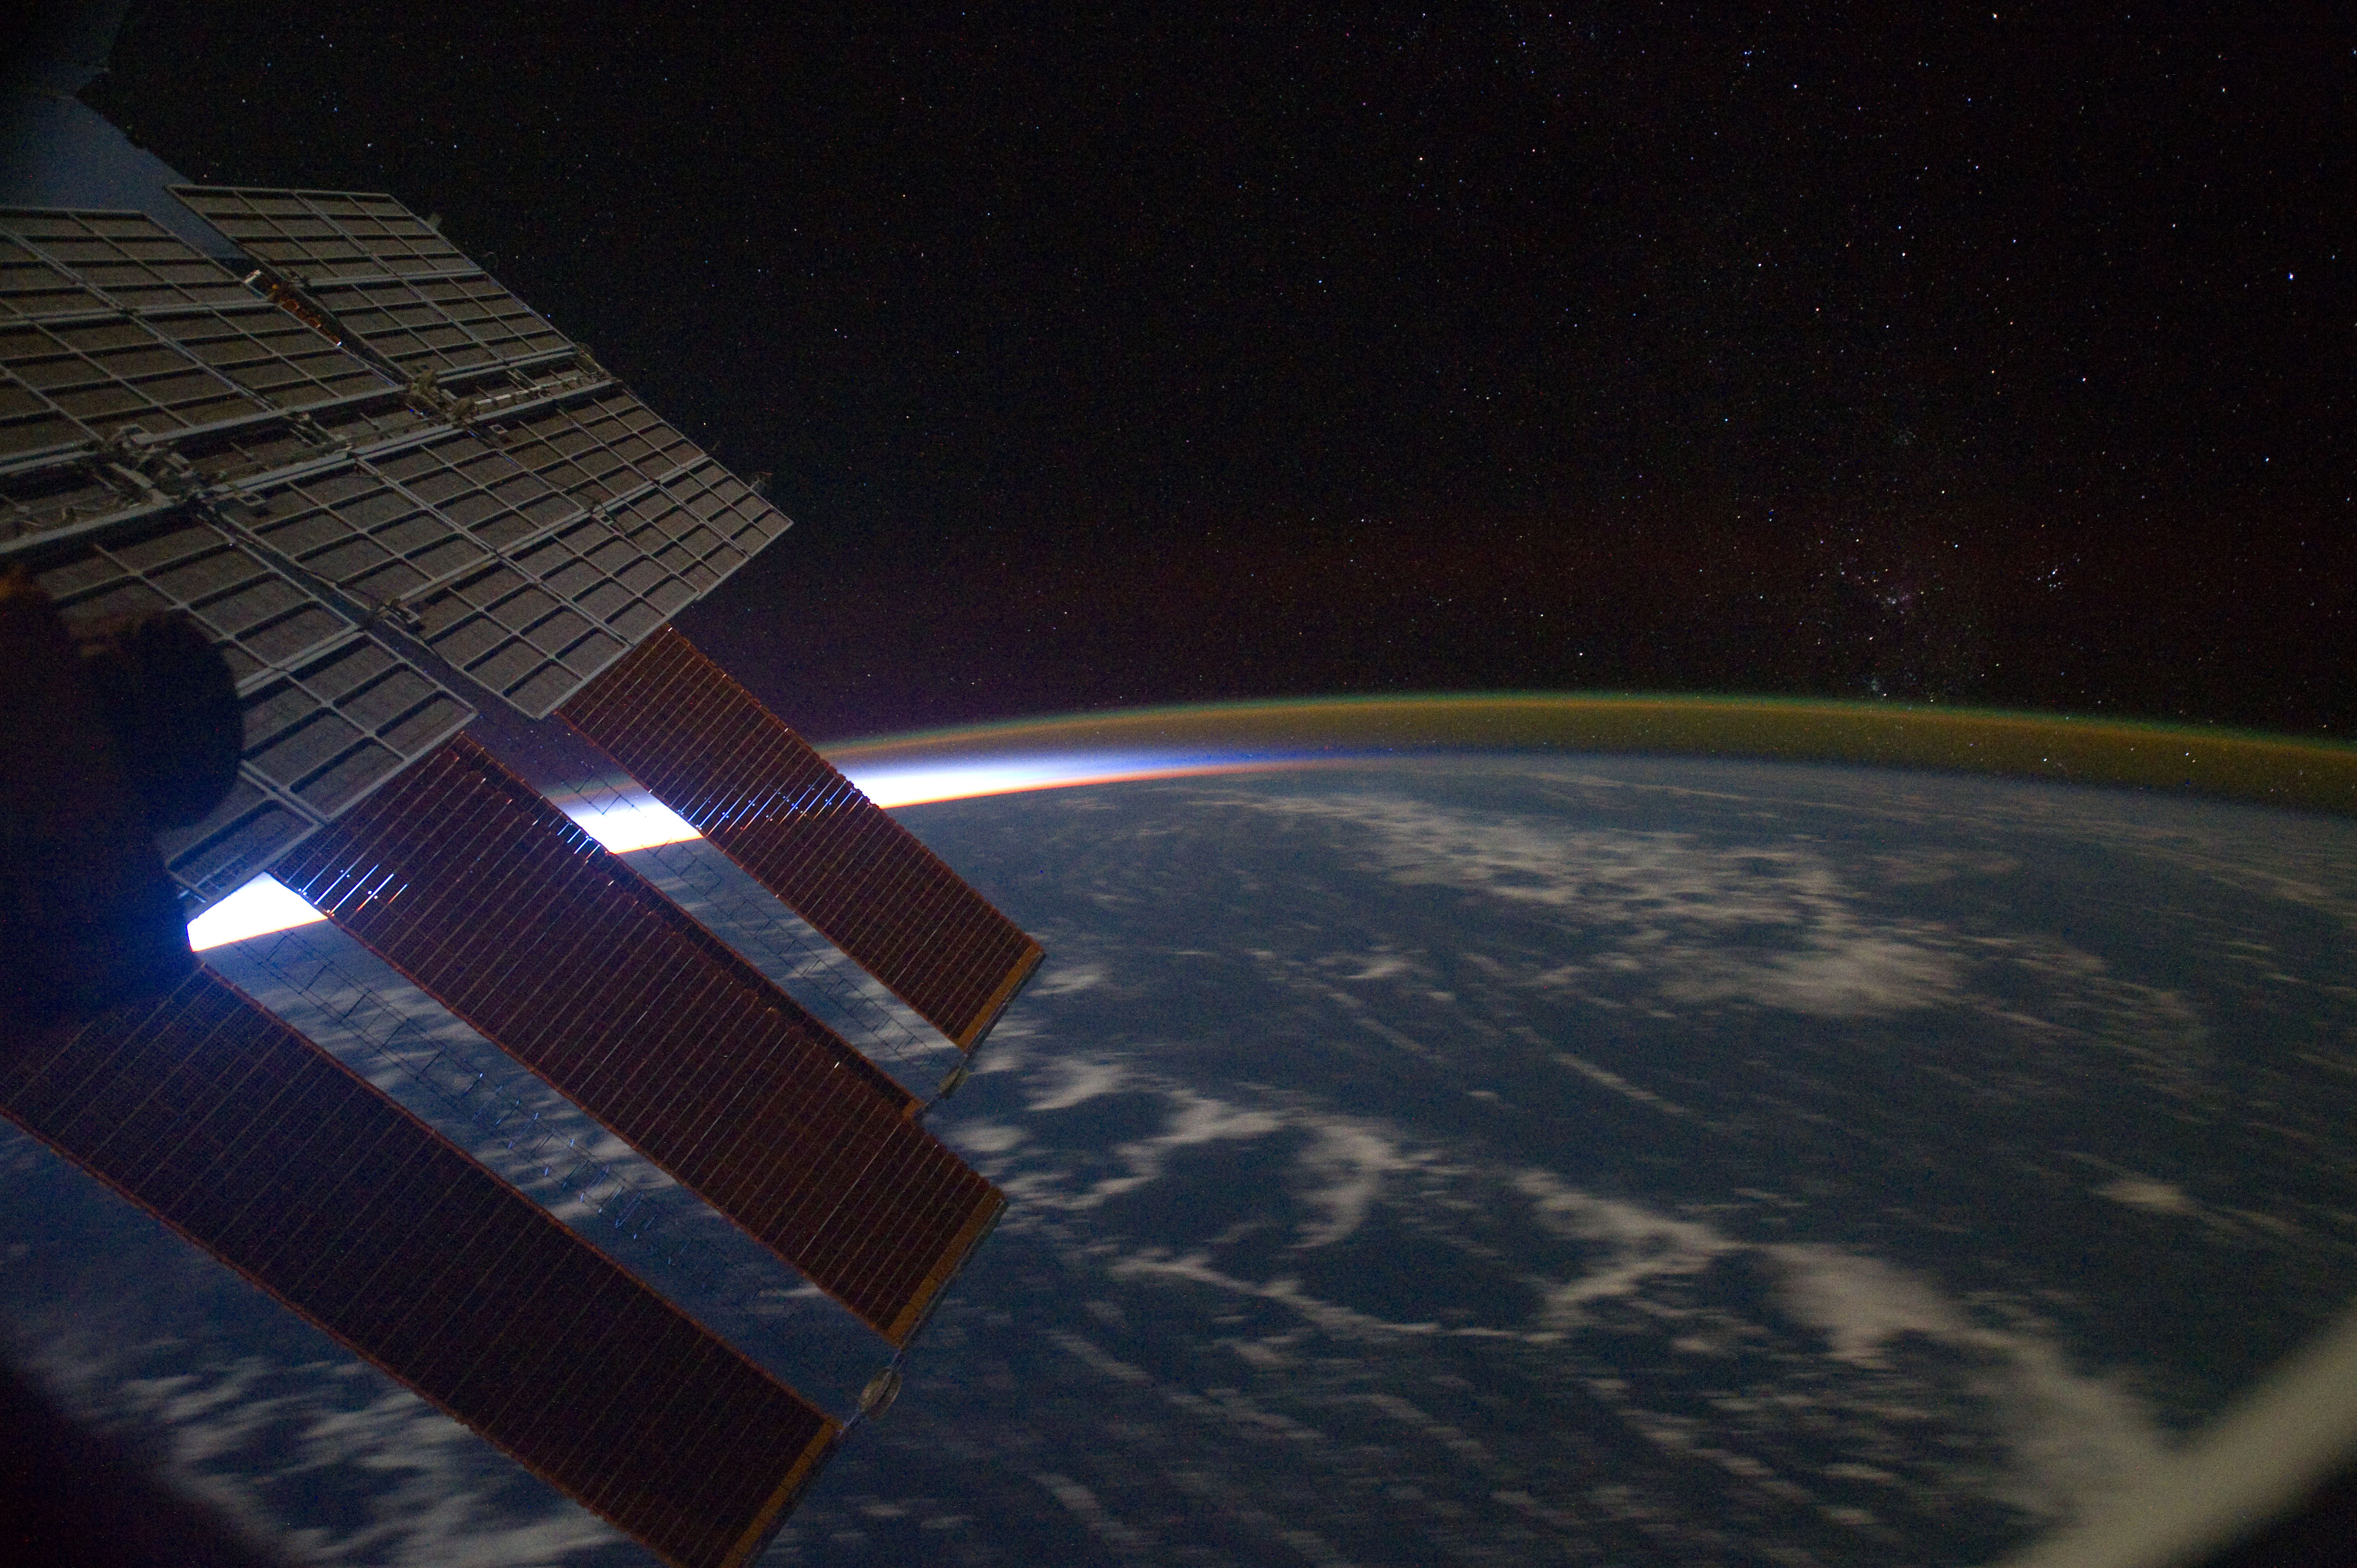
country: ATMOSPHERIC LIMB
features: AIRGLOW, TERMINATOR, CENTRAL PACIFIC OCEAN
